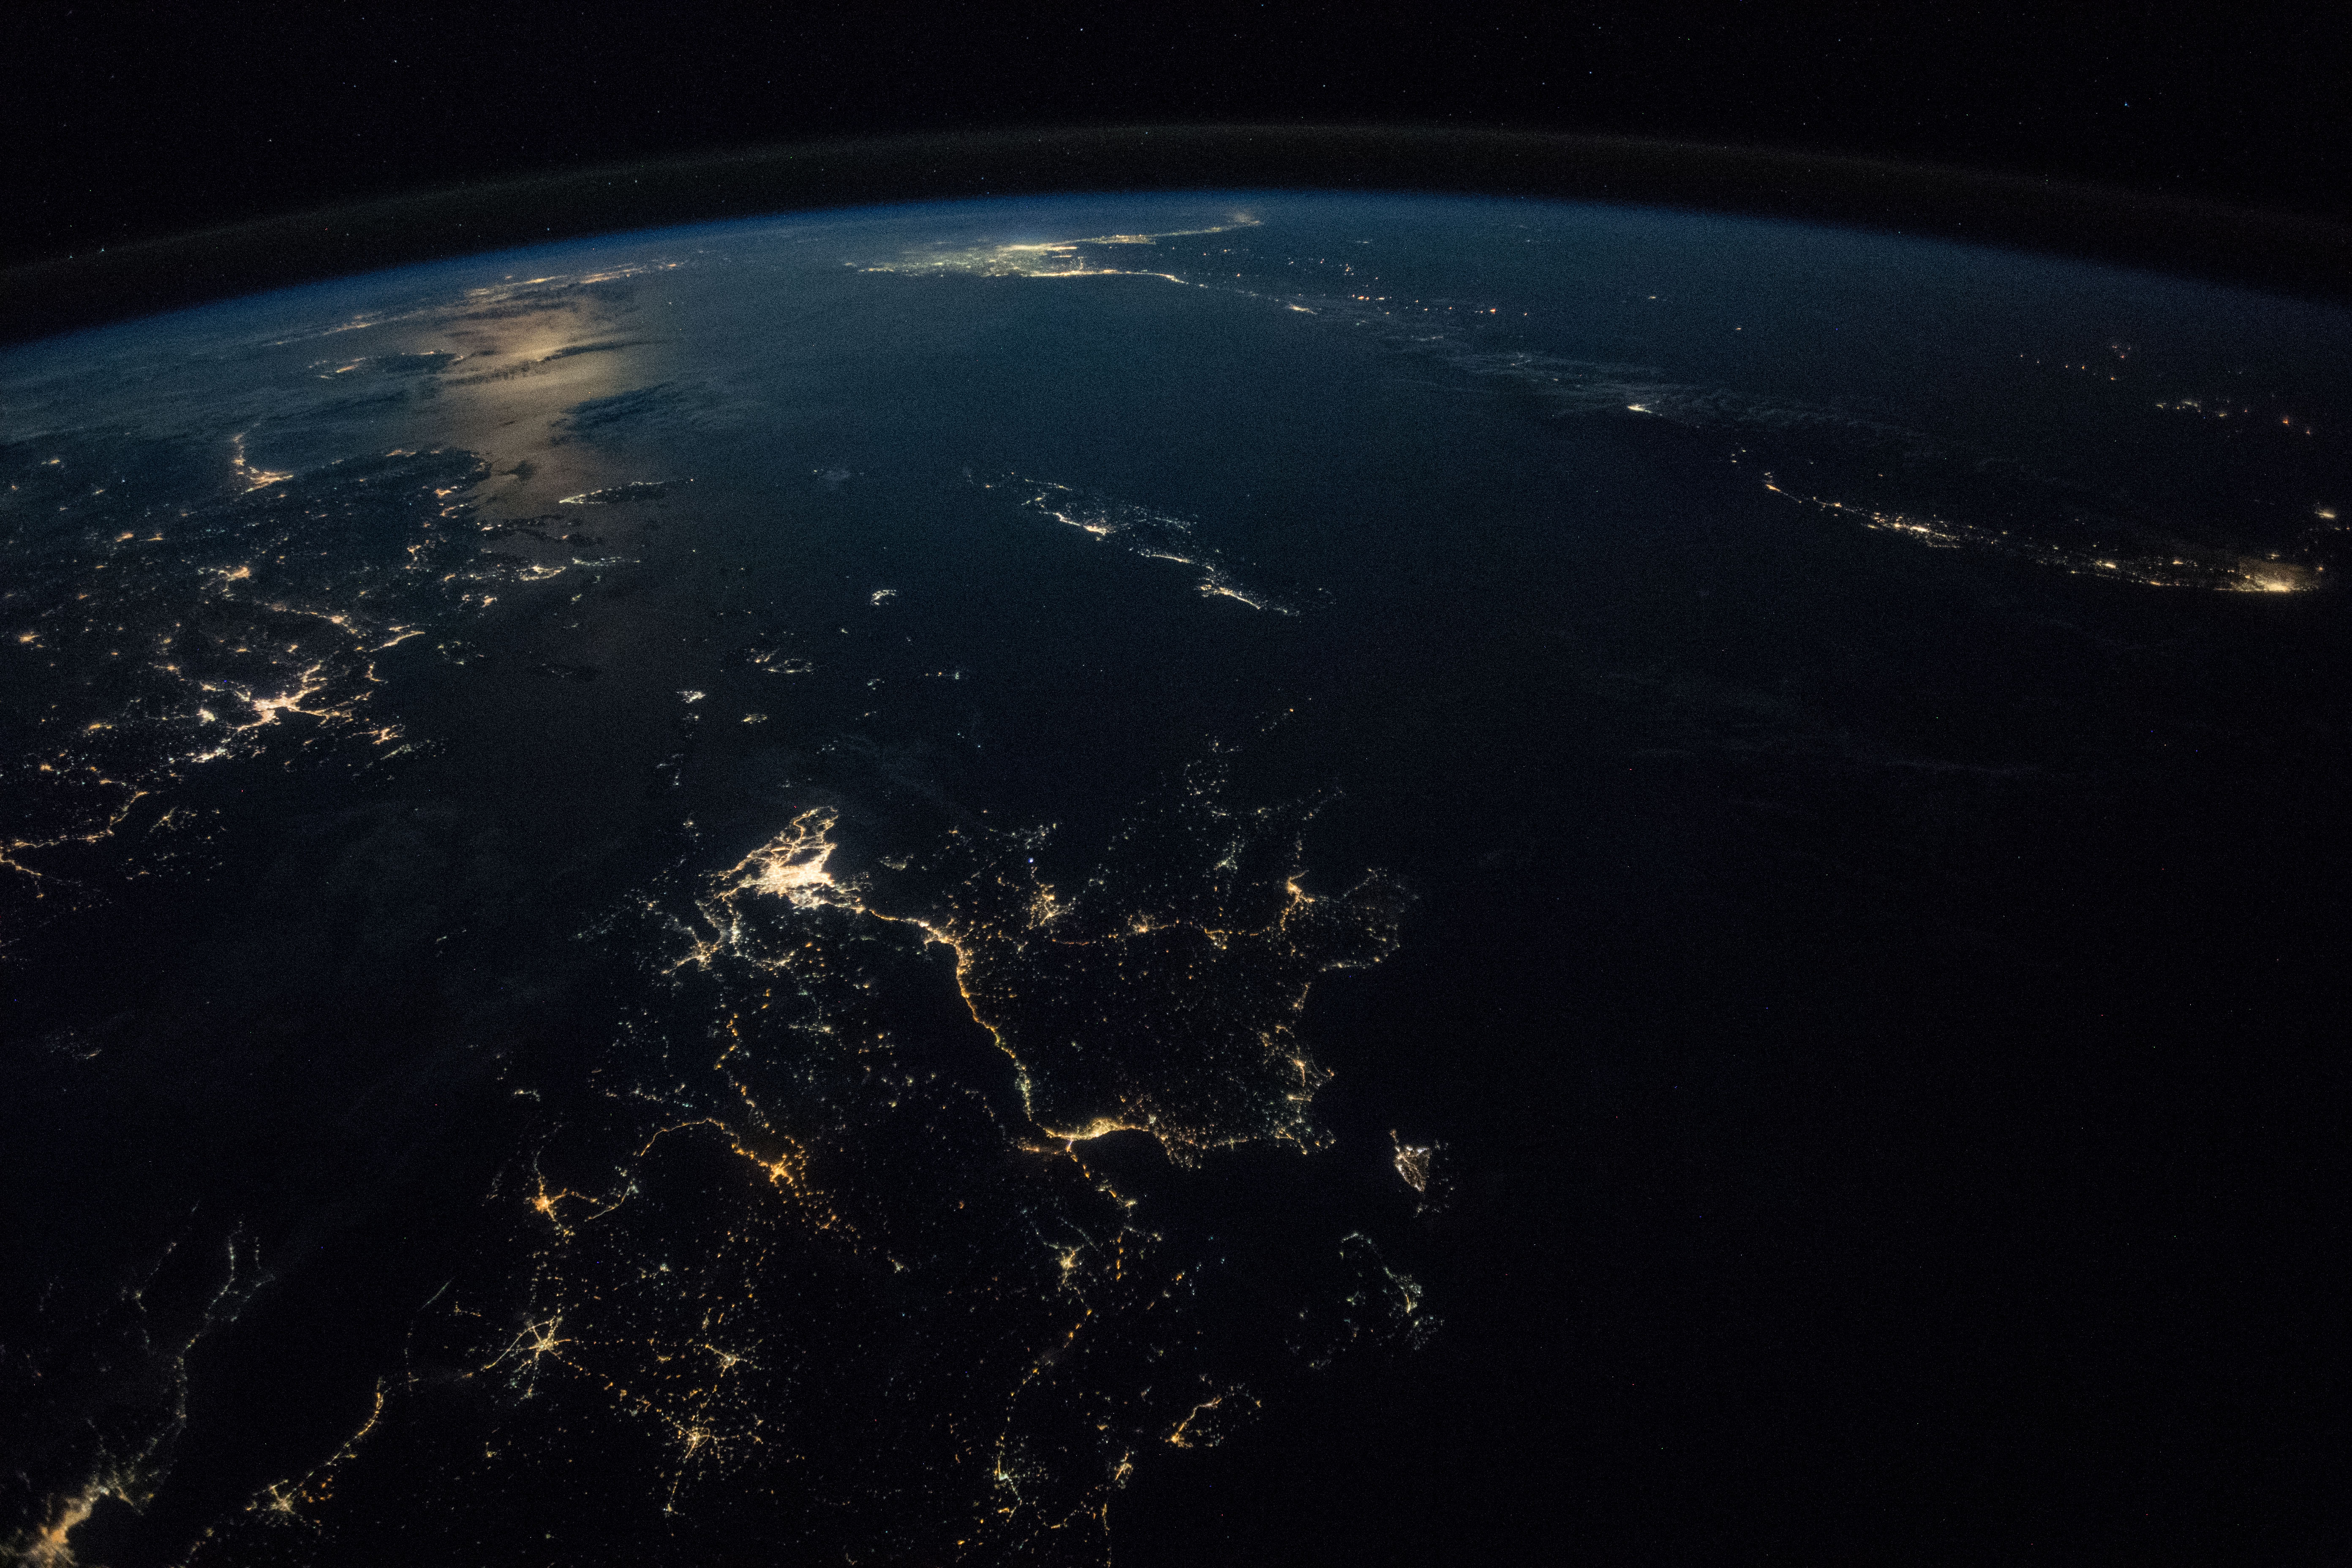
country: GREECE
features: EGEO ISLANDS, KOS ISLAND, CRETE ISLAND, IZMIR CITY, AEGEAN SEA, ATHENS CITY, NIGHT, EARTH LIMB
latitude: 36.7
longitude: 23.1
